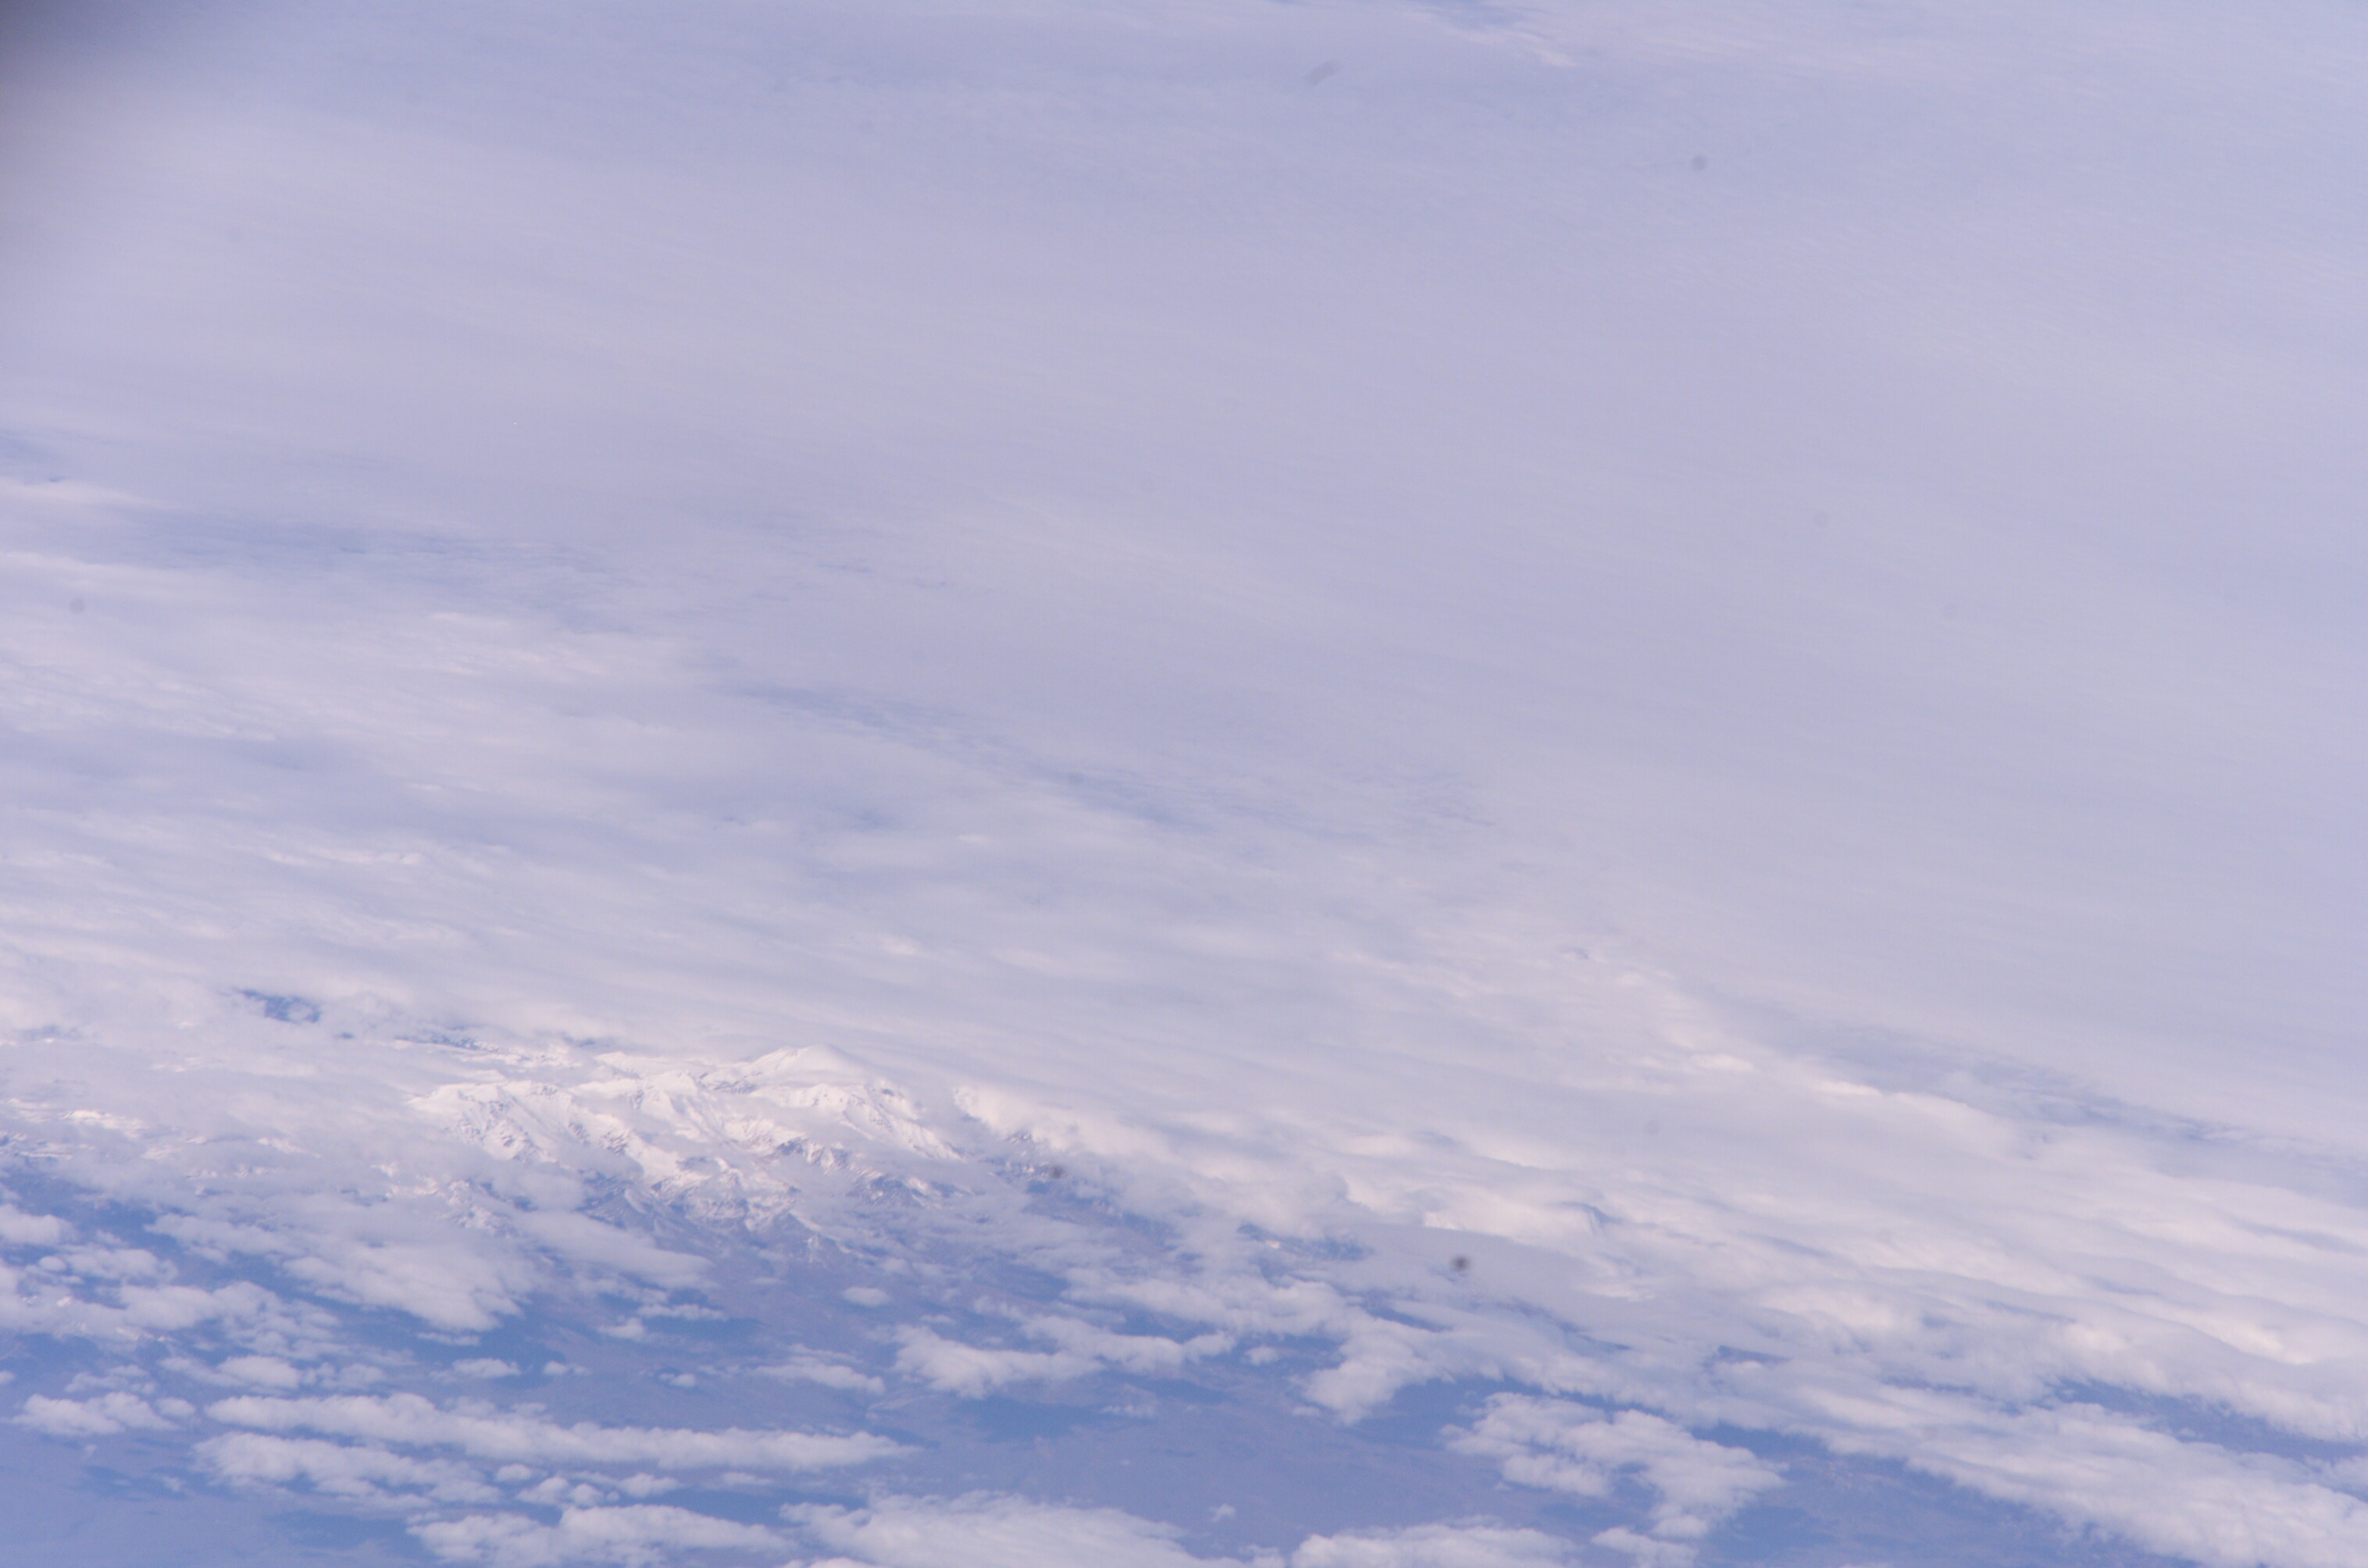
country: RUSSIAN FEDERATION
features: MT. SHISHEL', SREDINNYY RA.
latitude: 57.2
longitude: 160.0
